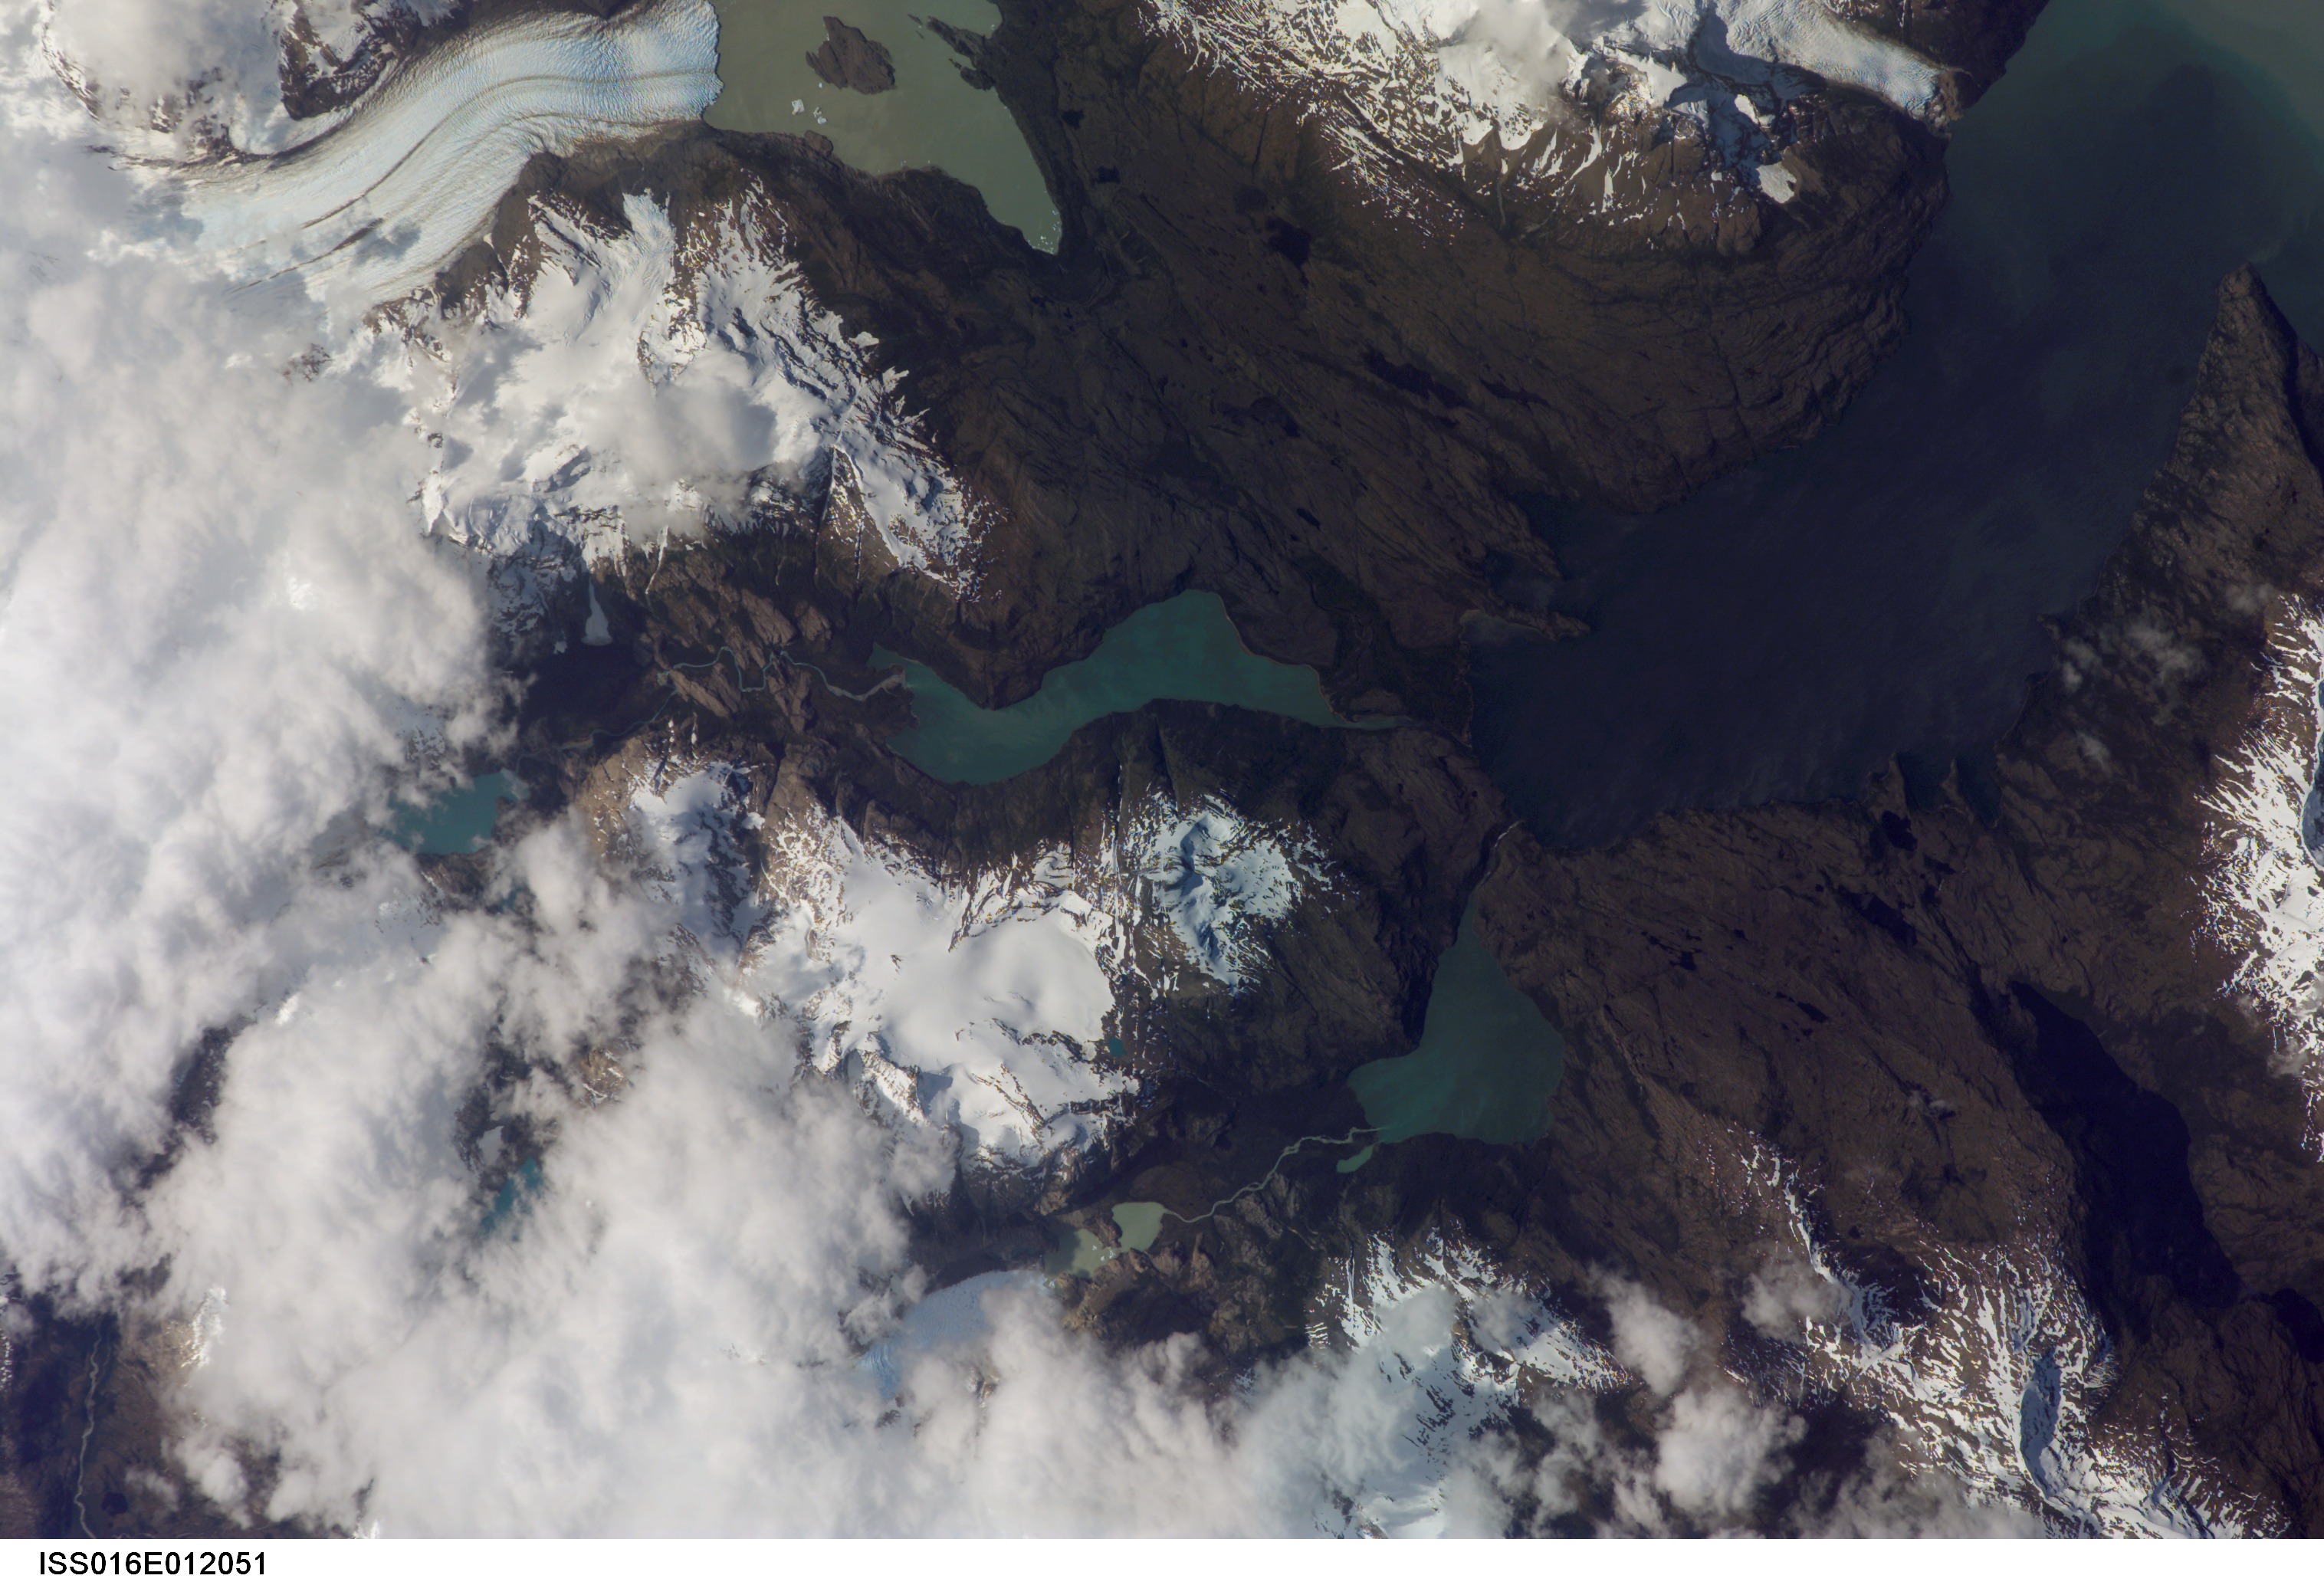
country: CHILE
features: SNOW,LAKES
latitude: -51.5
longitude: -73.3
